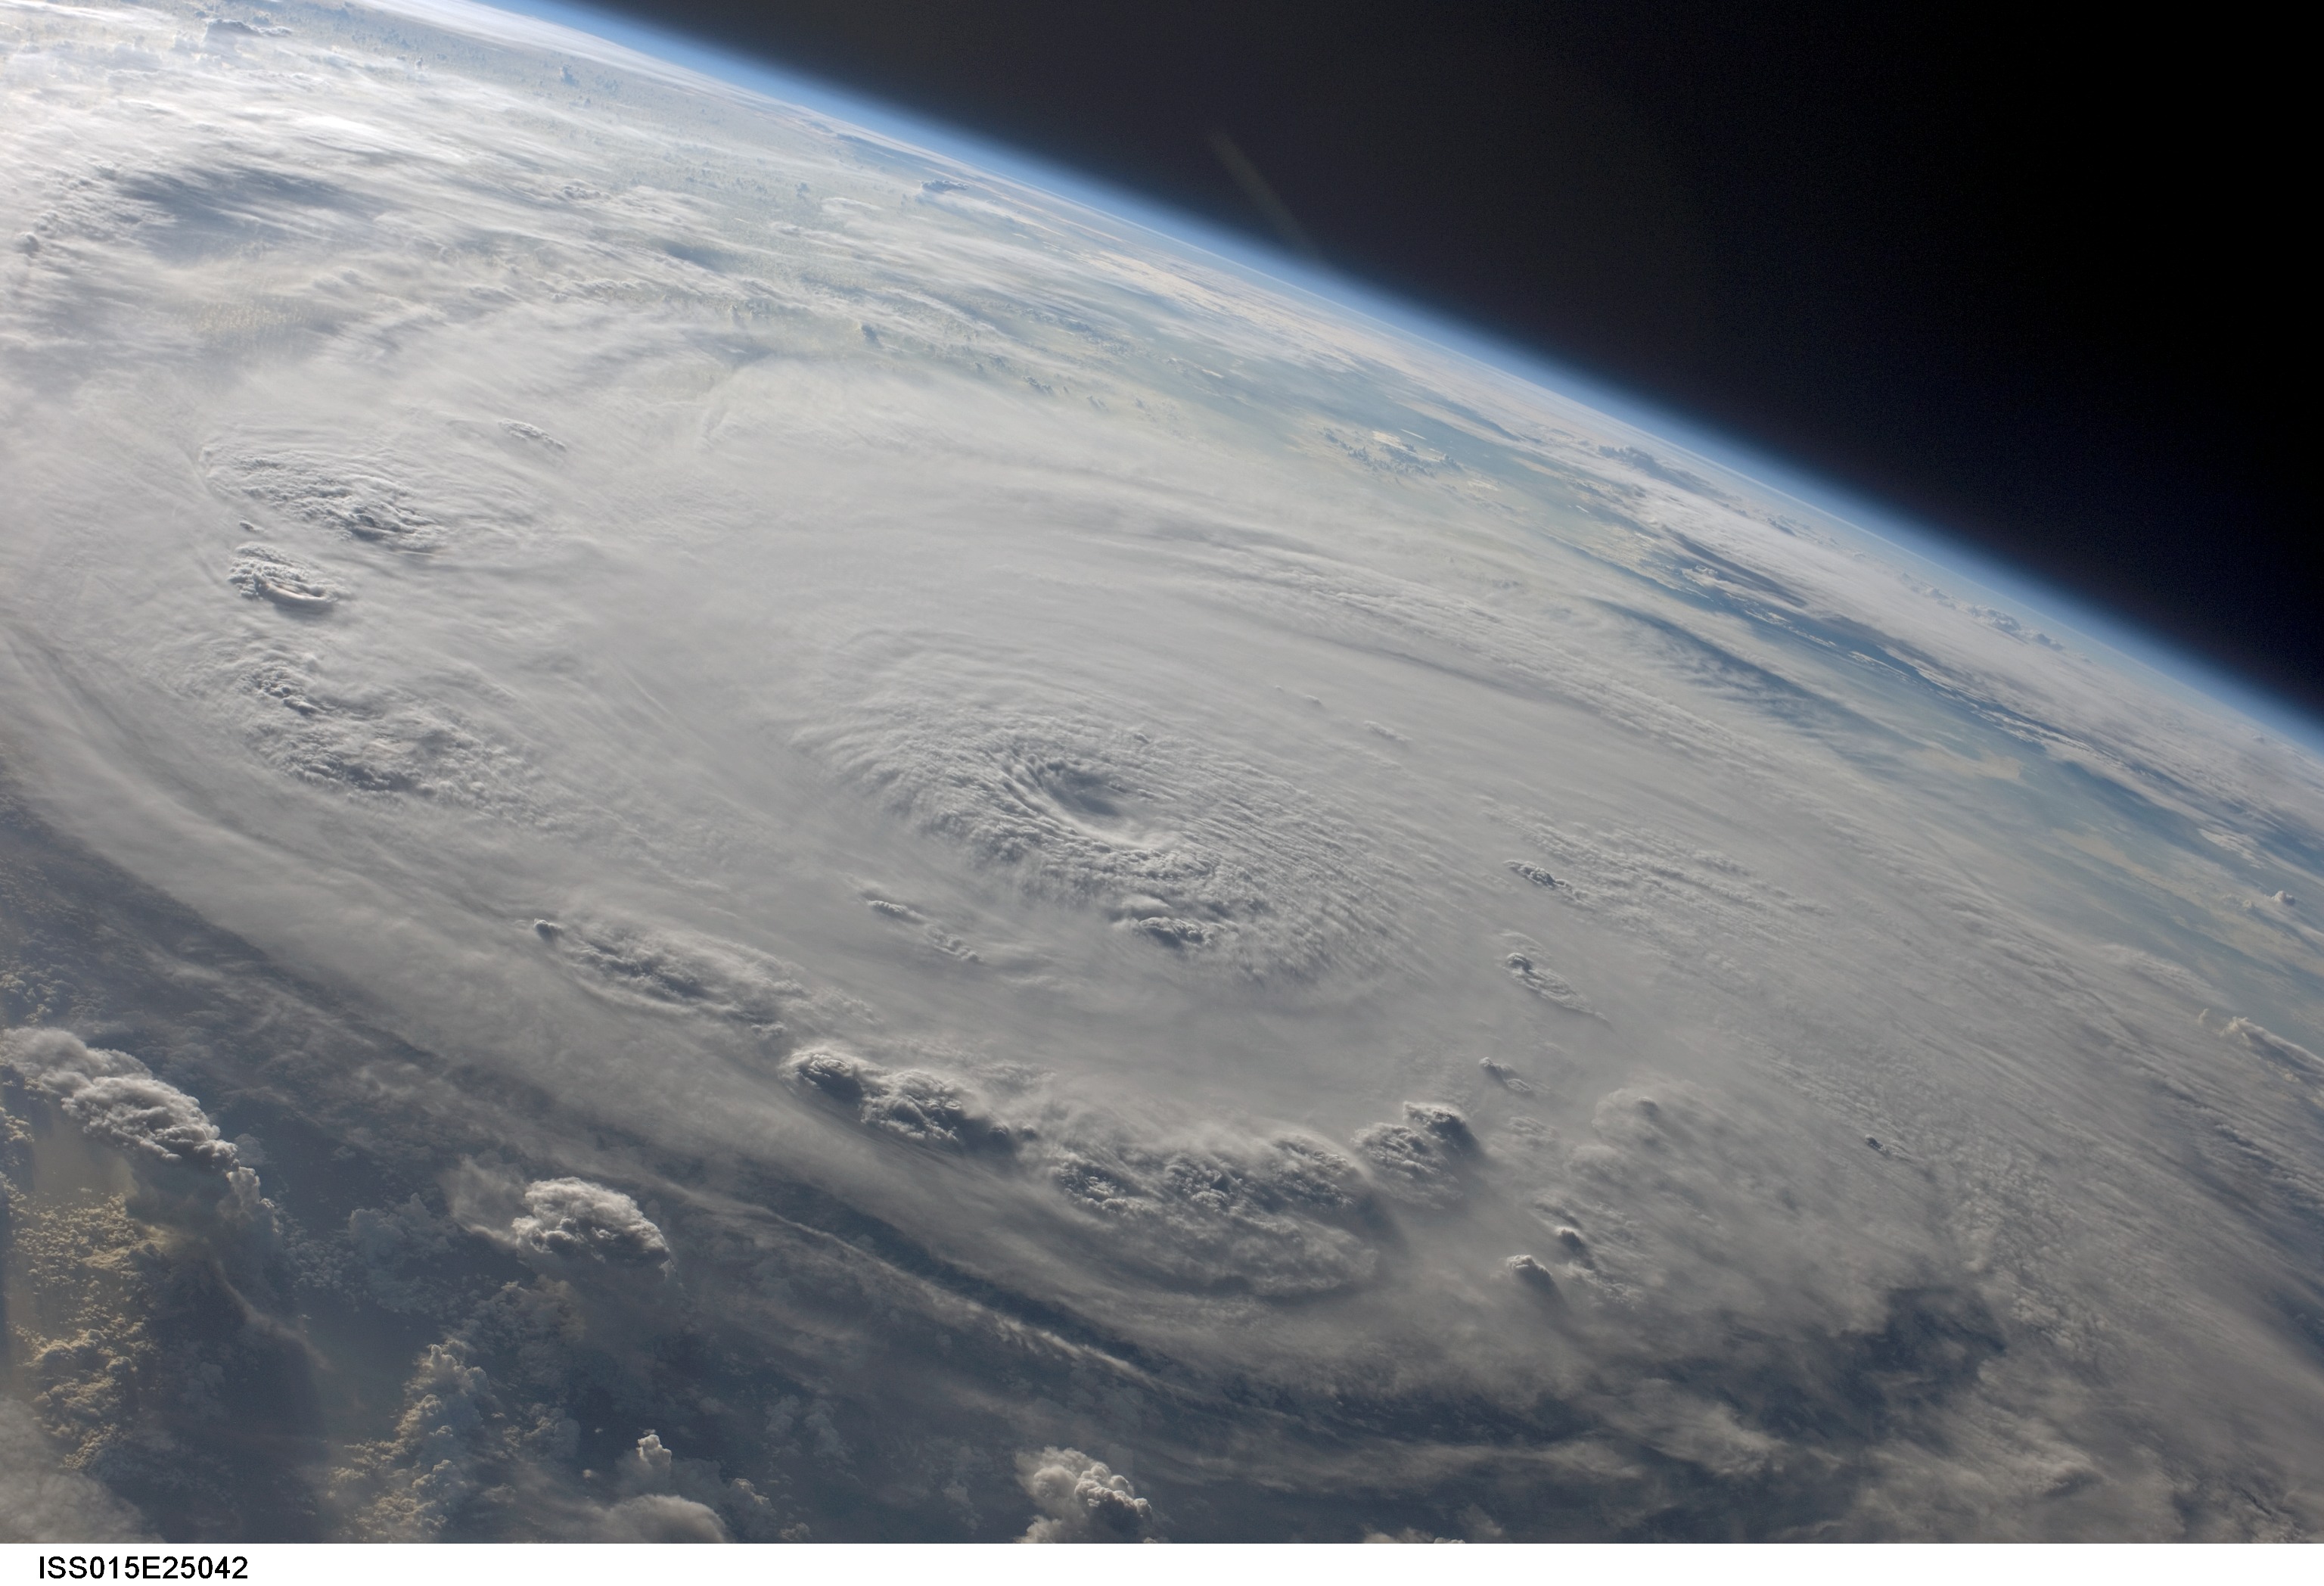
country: CARIBBEAN SEA
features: PAN-HURRICANE FELIX, EYE, BANDS
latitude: 14.2
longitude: -76.9
